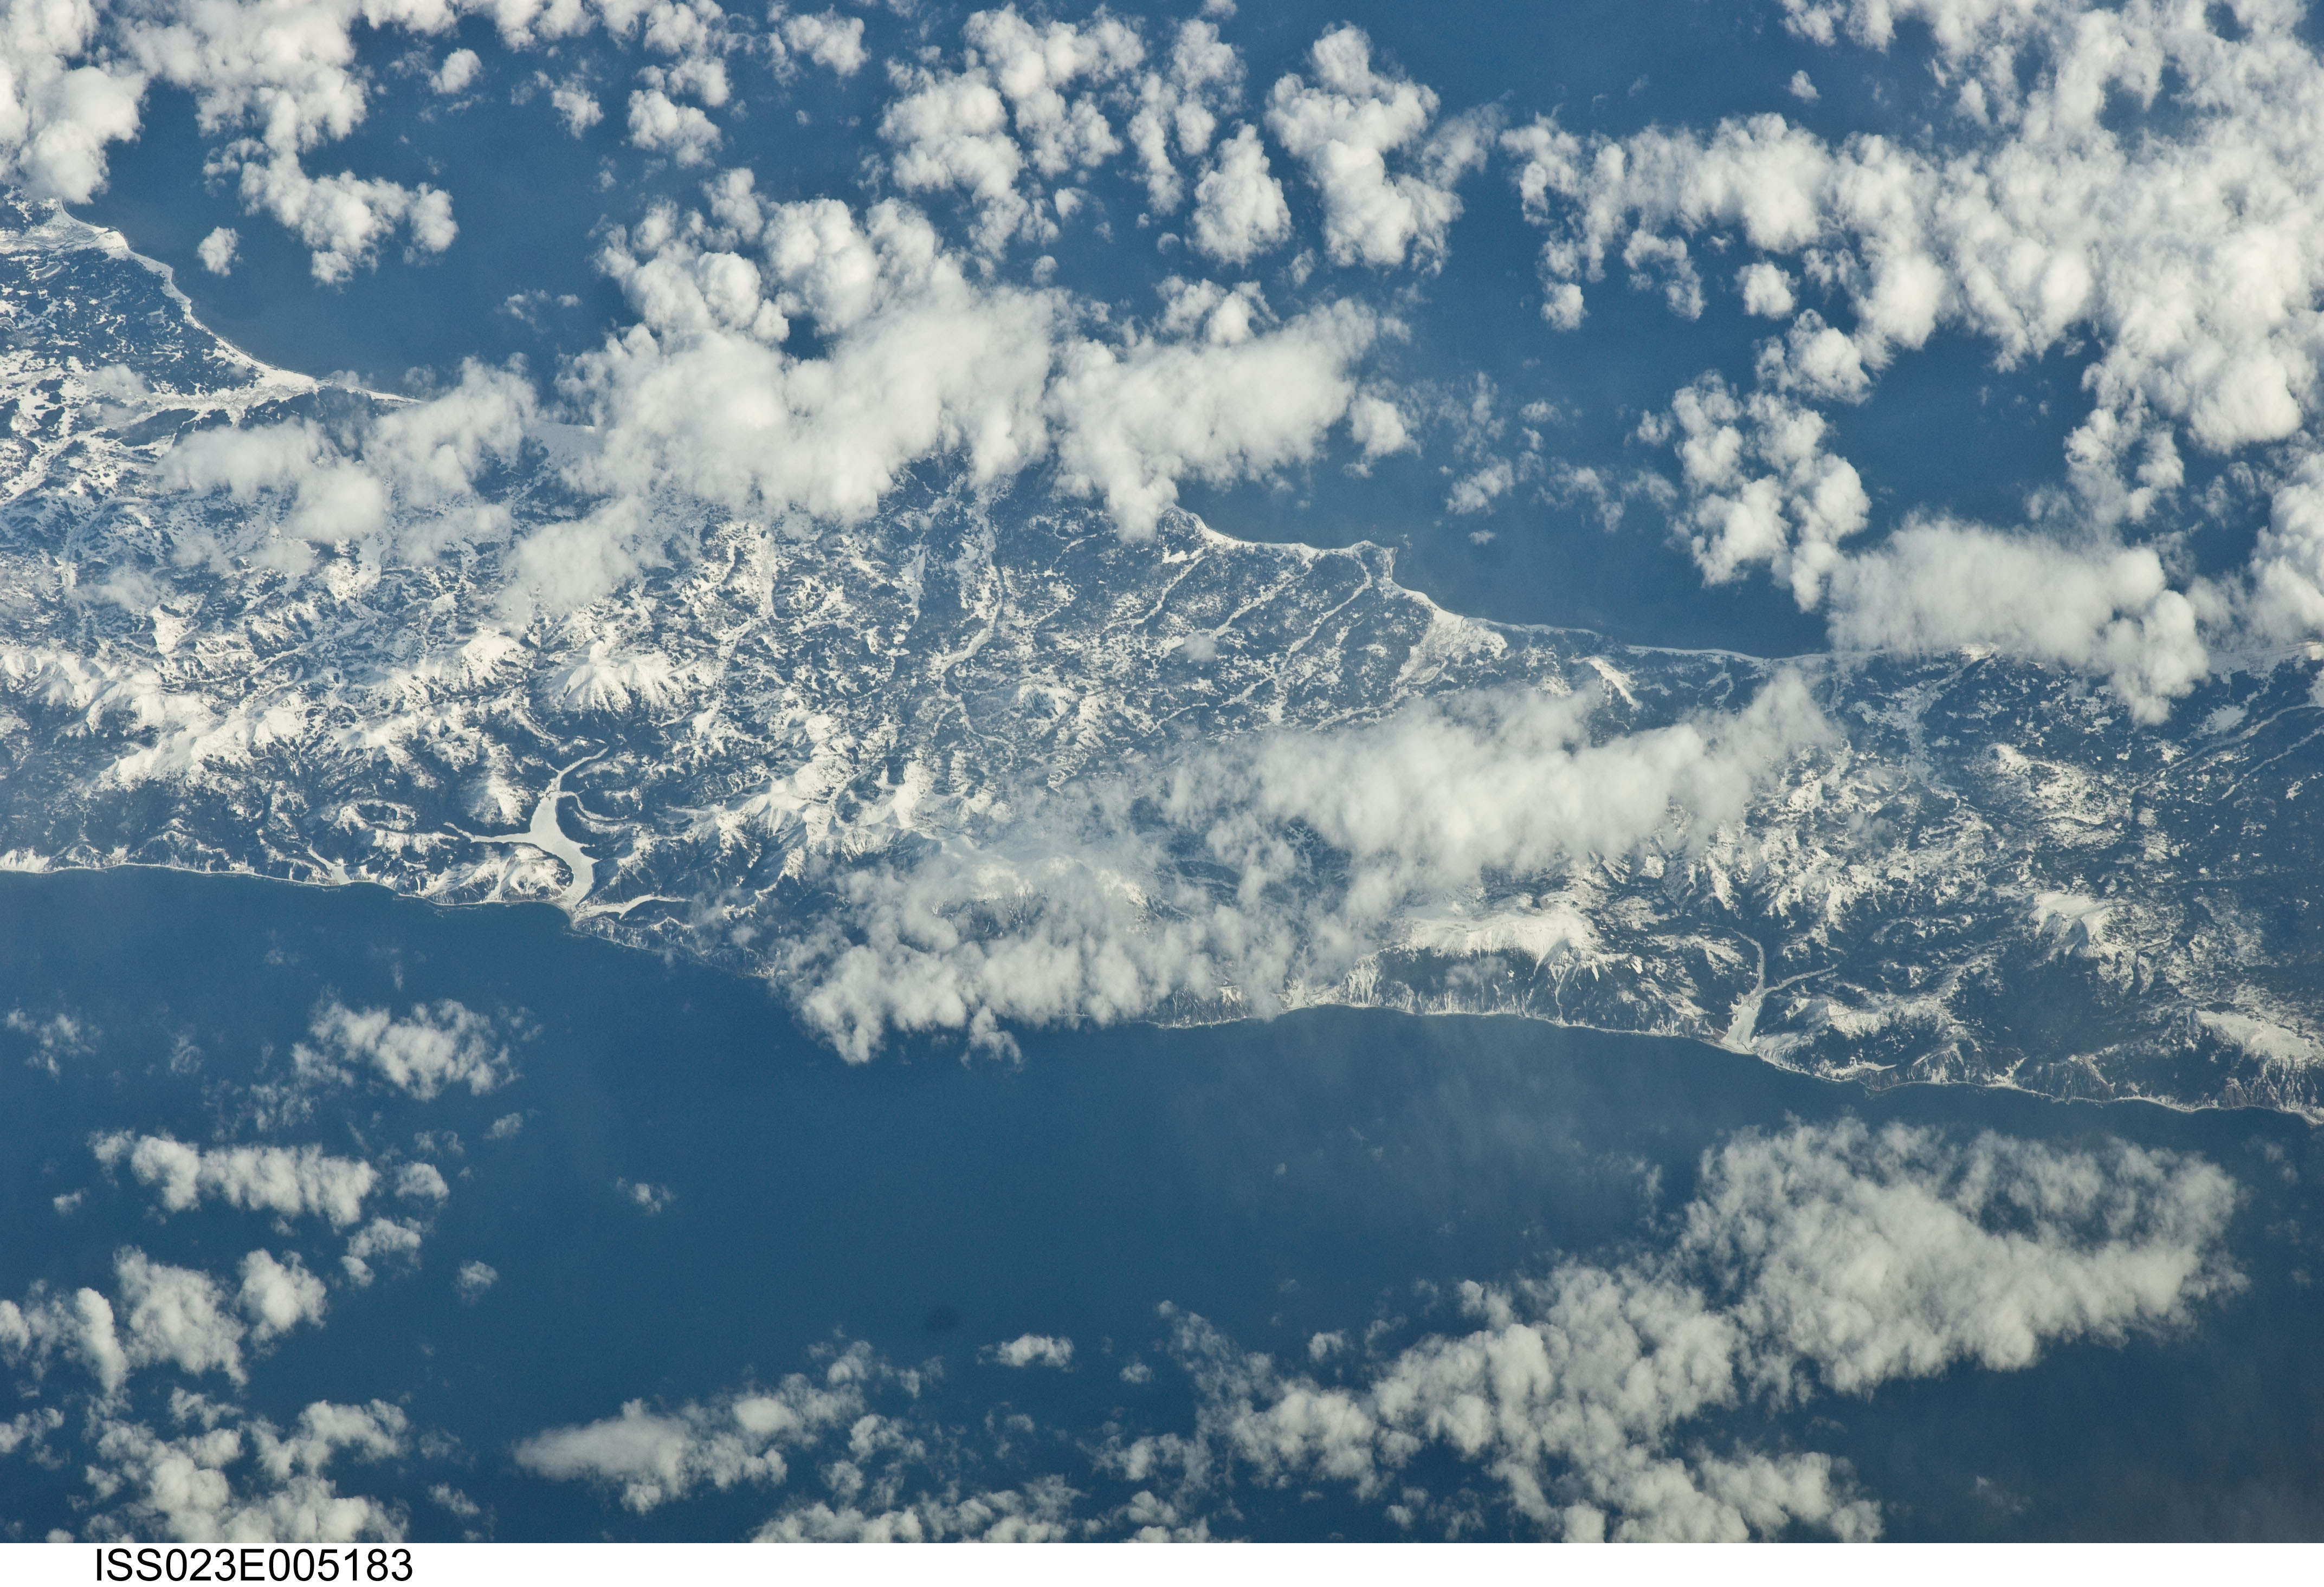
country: RUSSIAN FEDERATION
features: CENTRAL KUNASHIRI ISLAND, SNOW, ICE, MTS., FOREST
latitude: 44.2
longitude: 145.9
